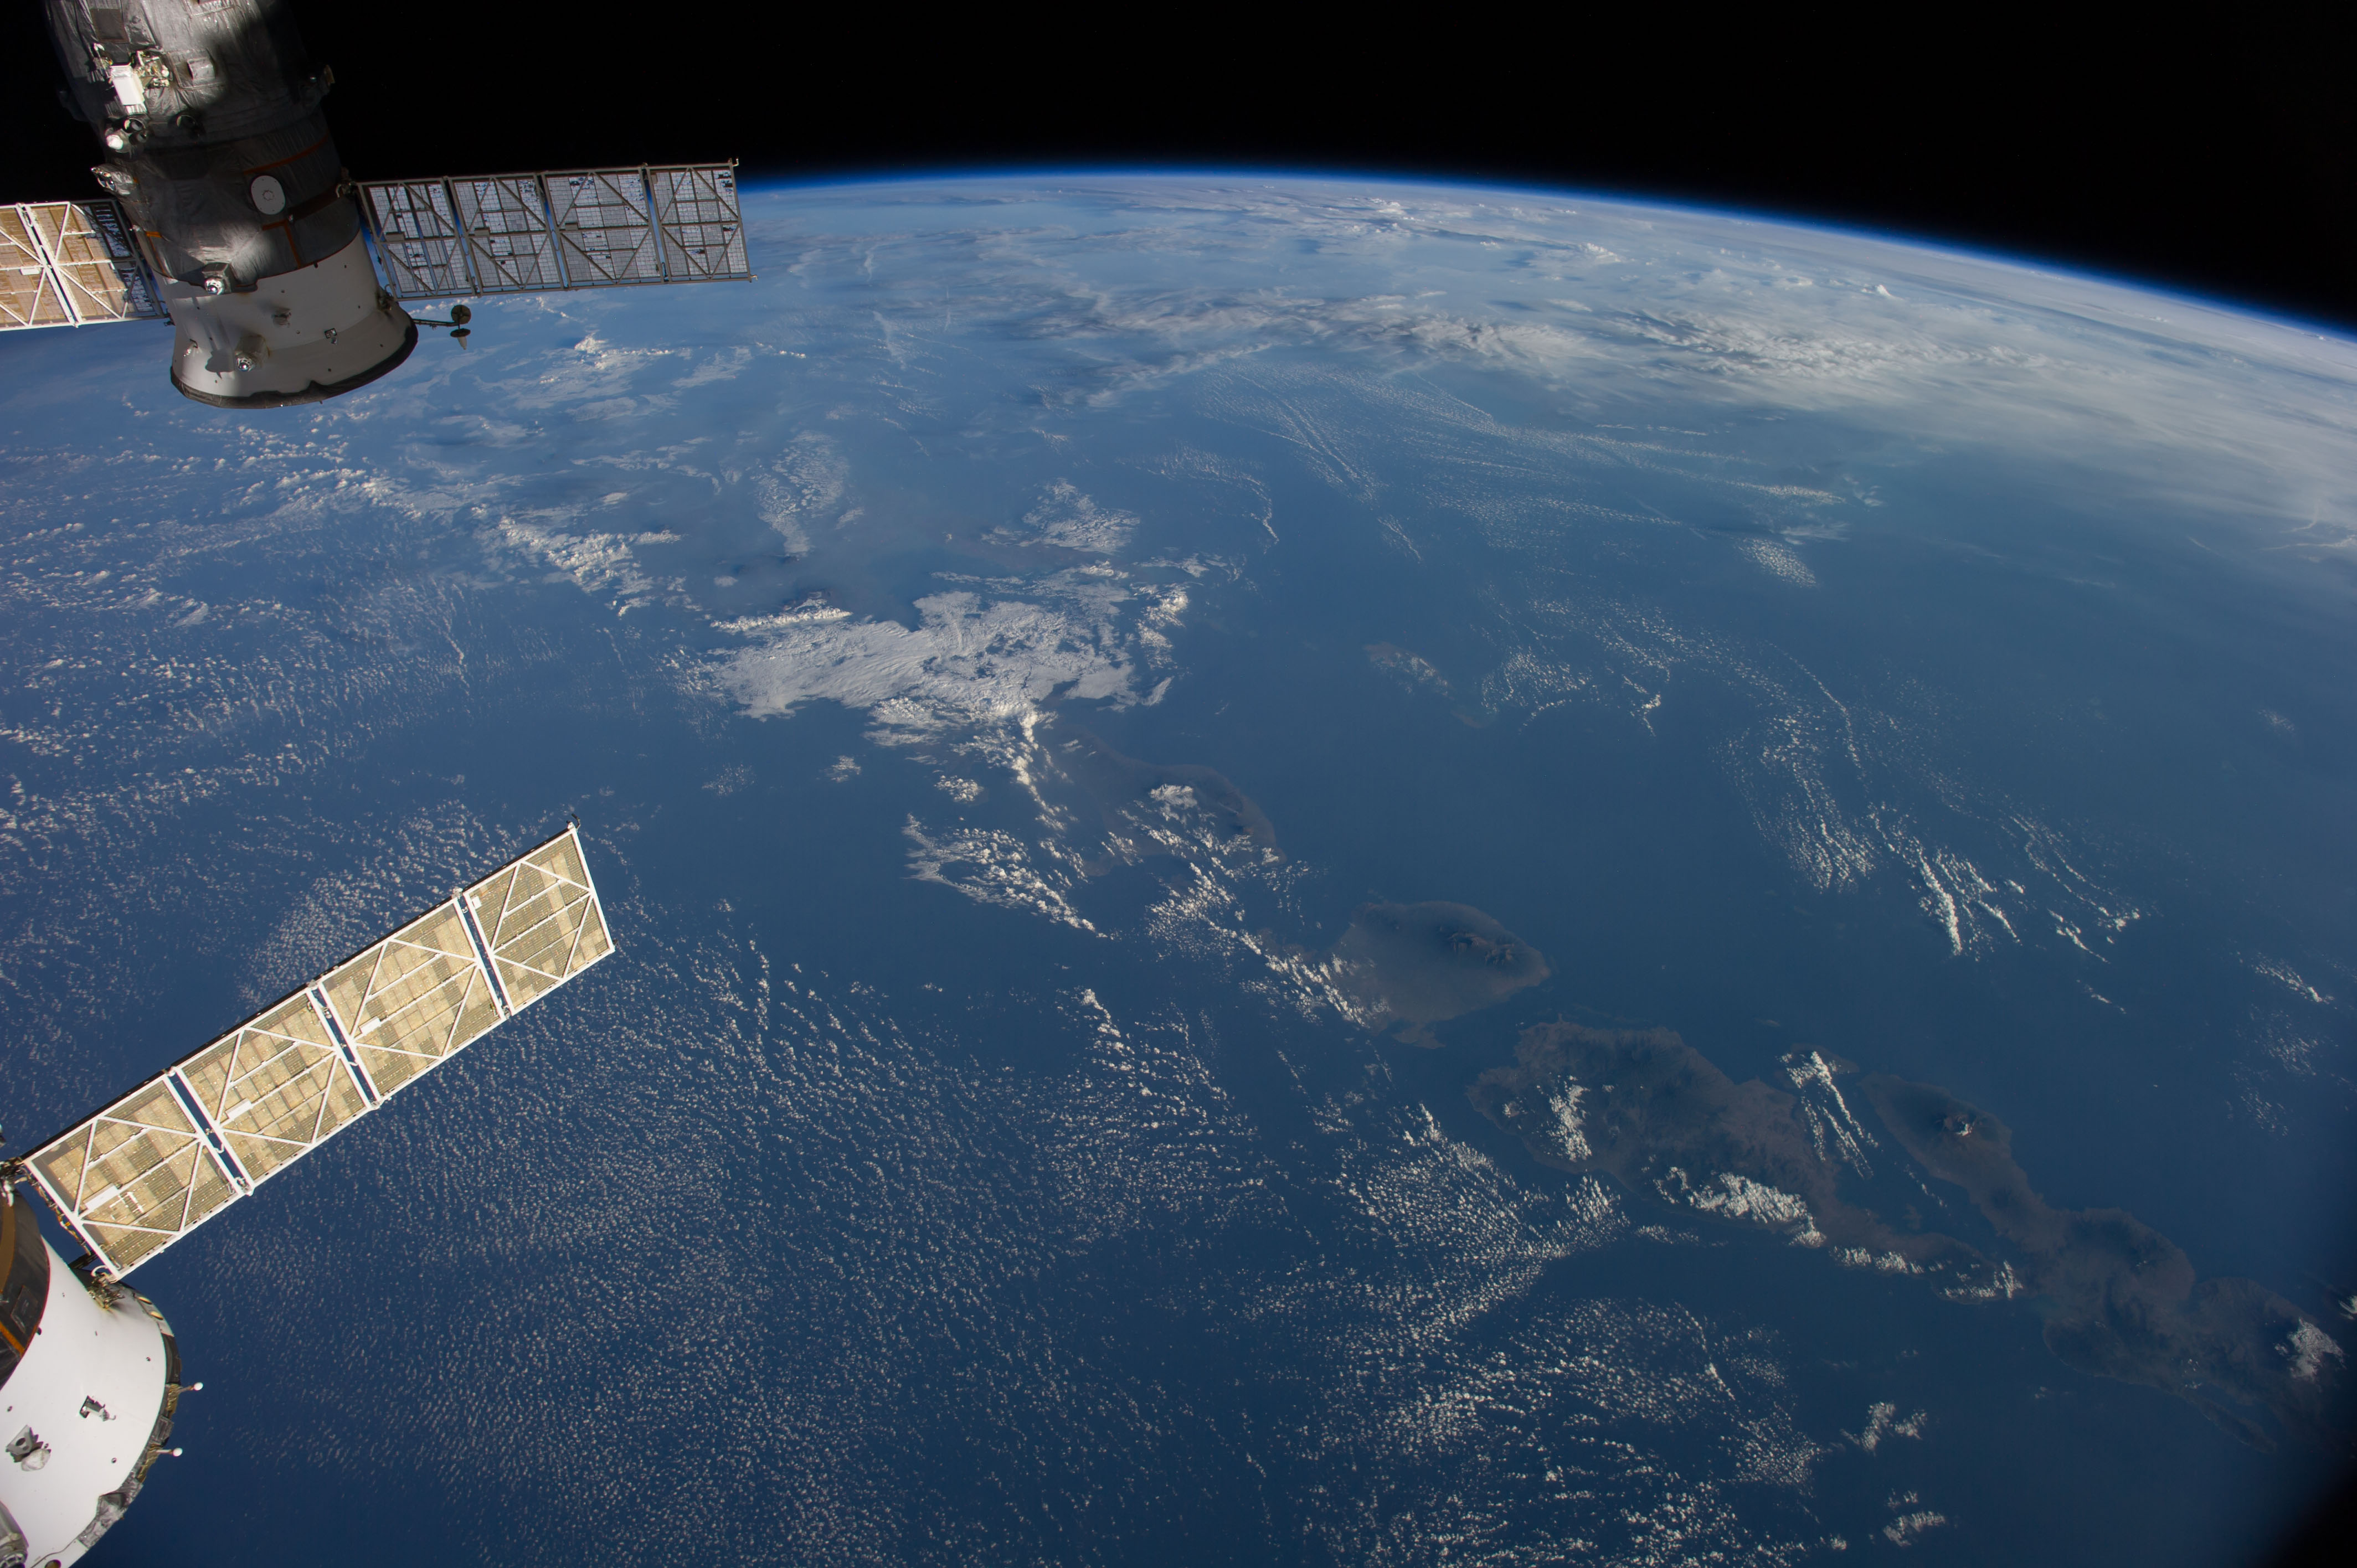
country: INDONESIA
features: BALI, W. NUSA TENGGARA, BALI S., JAVA S., ATMOSPHERIC LIMB
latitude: -9.0
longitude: 115.5
